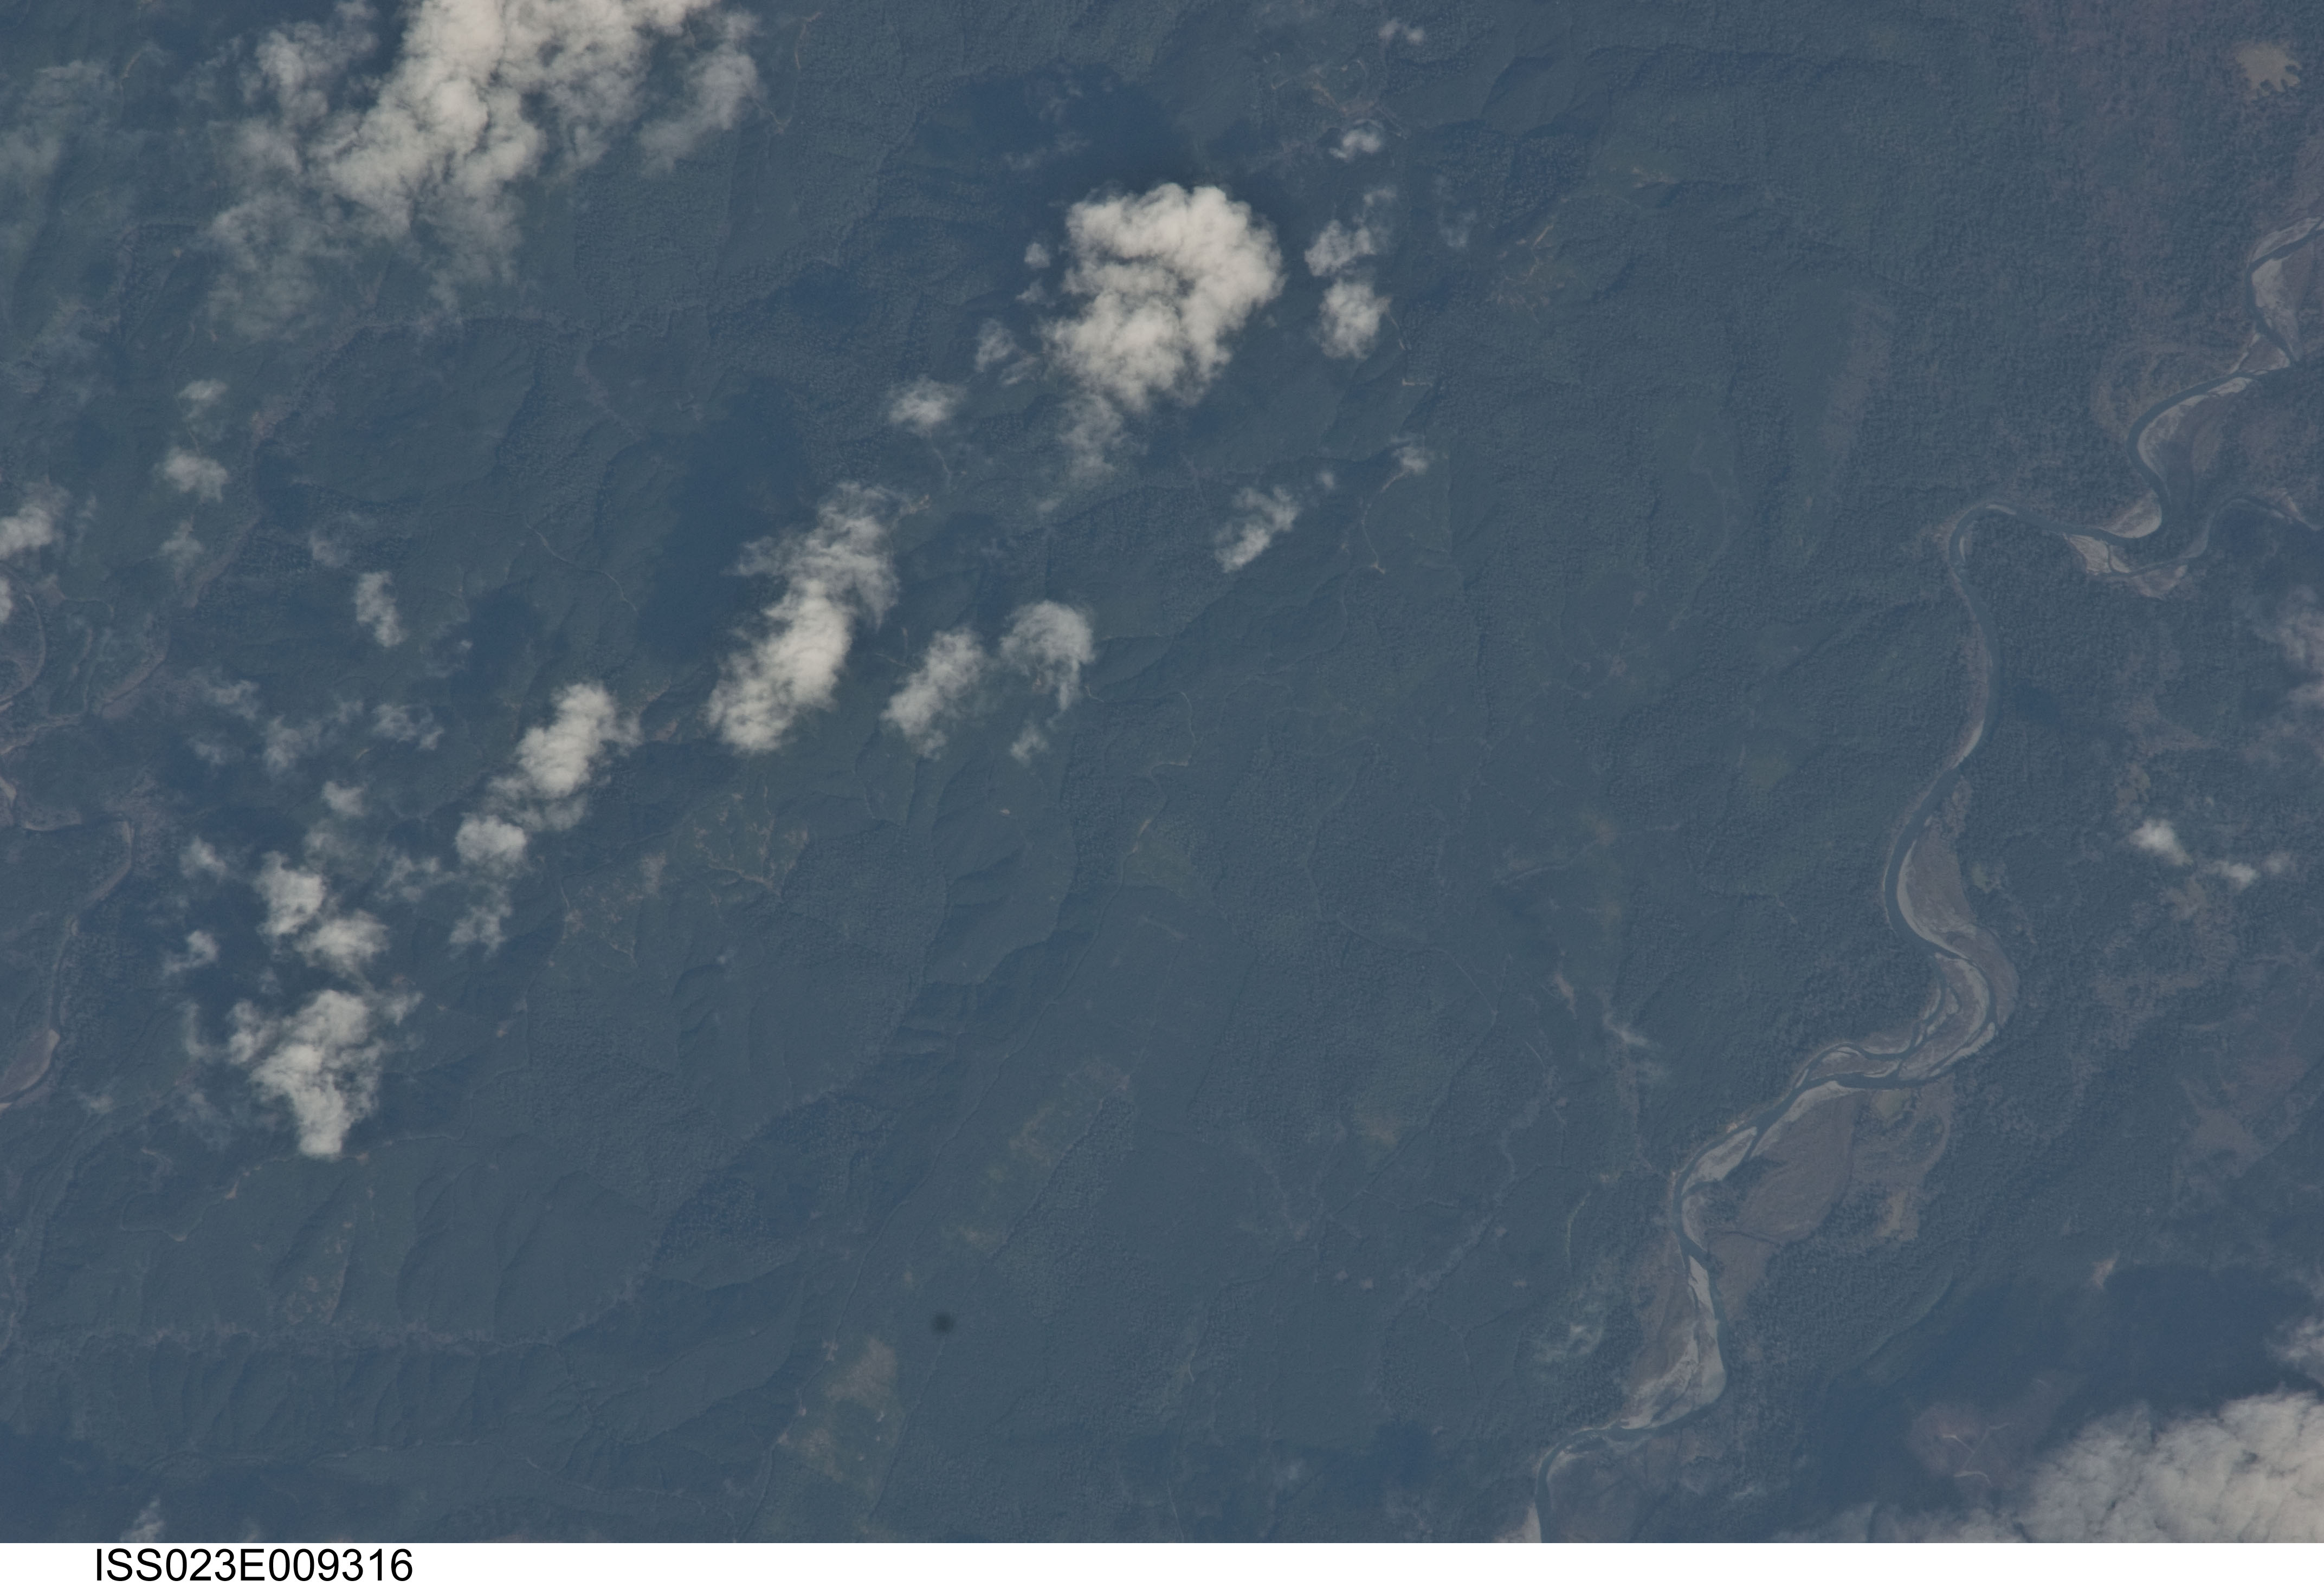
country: USA-WASHINGTON
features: QUEETS R., OLYMPIC NATL FOREST, MTS.
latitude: 47.6
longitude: -124.1
